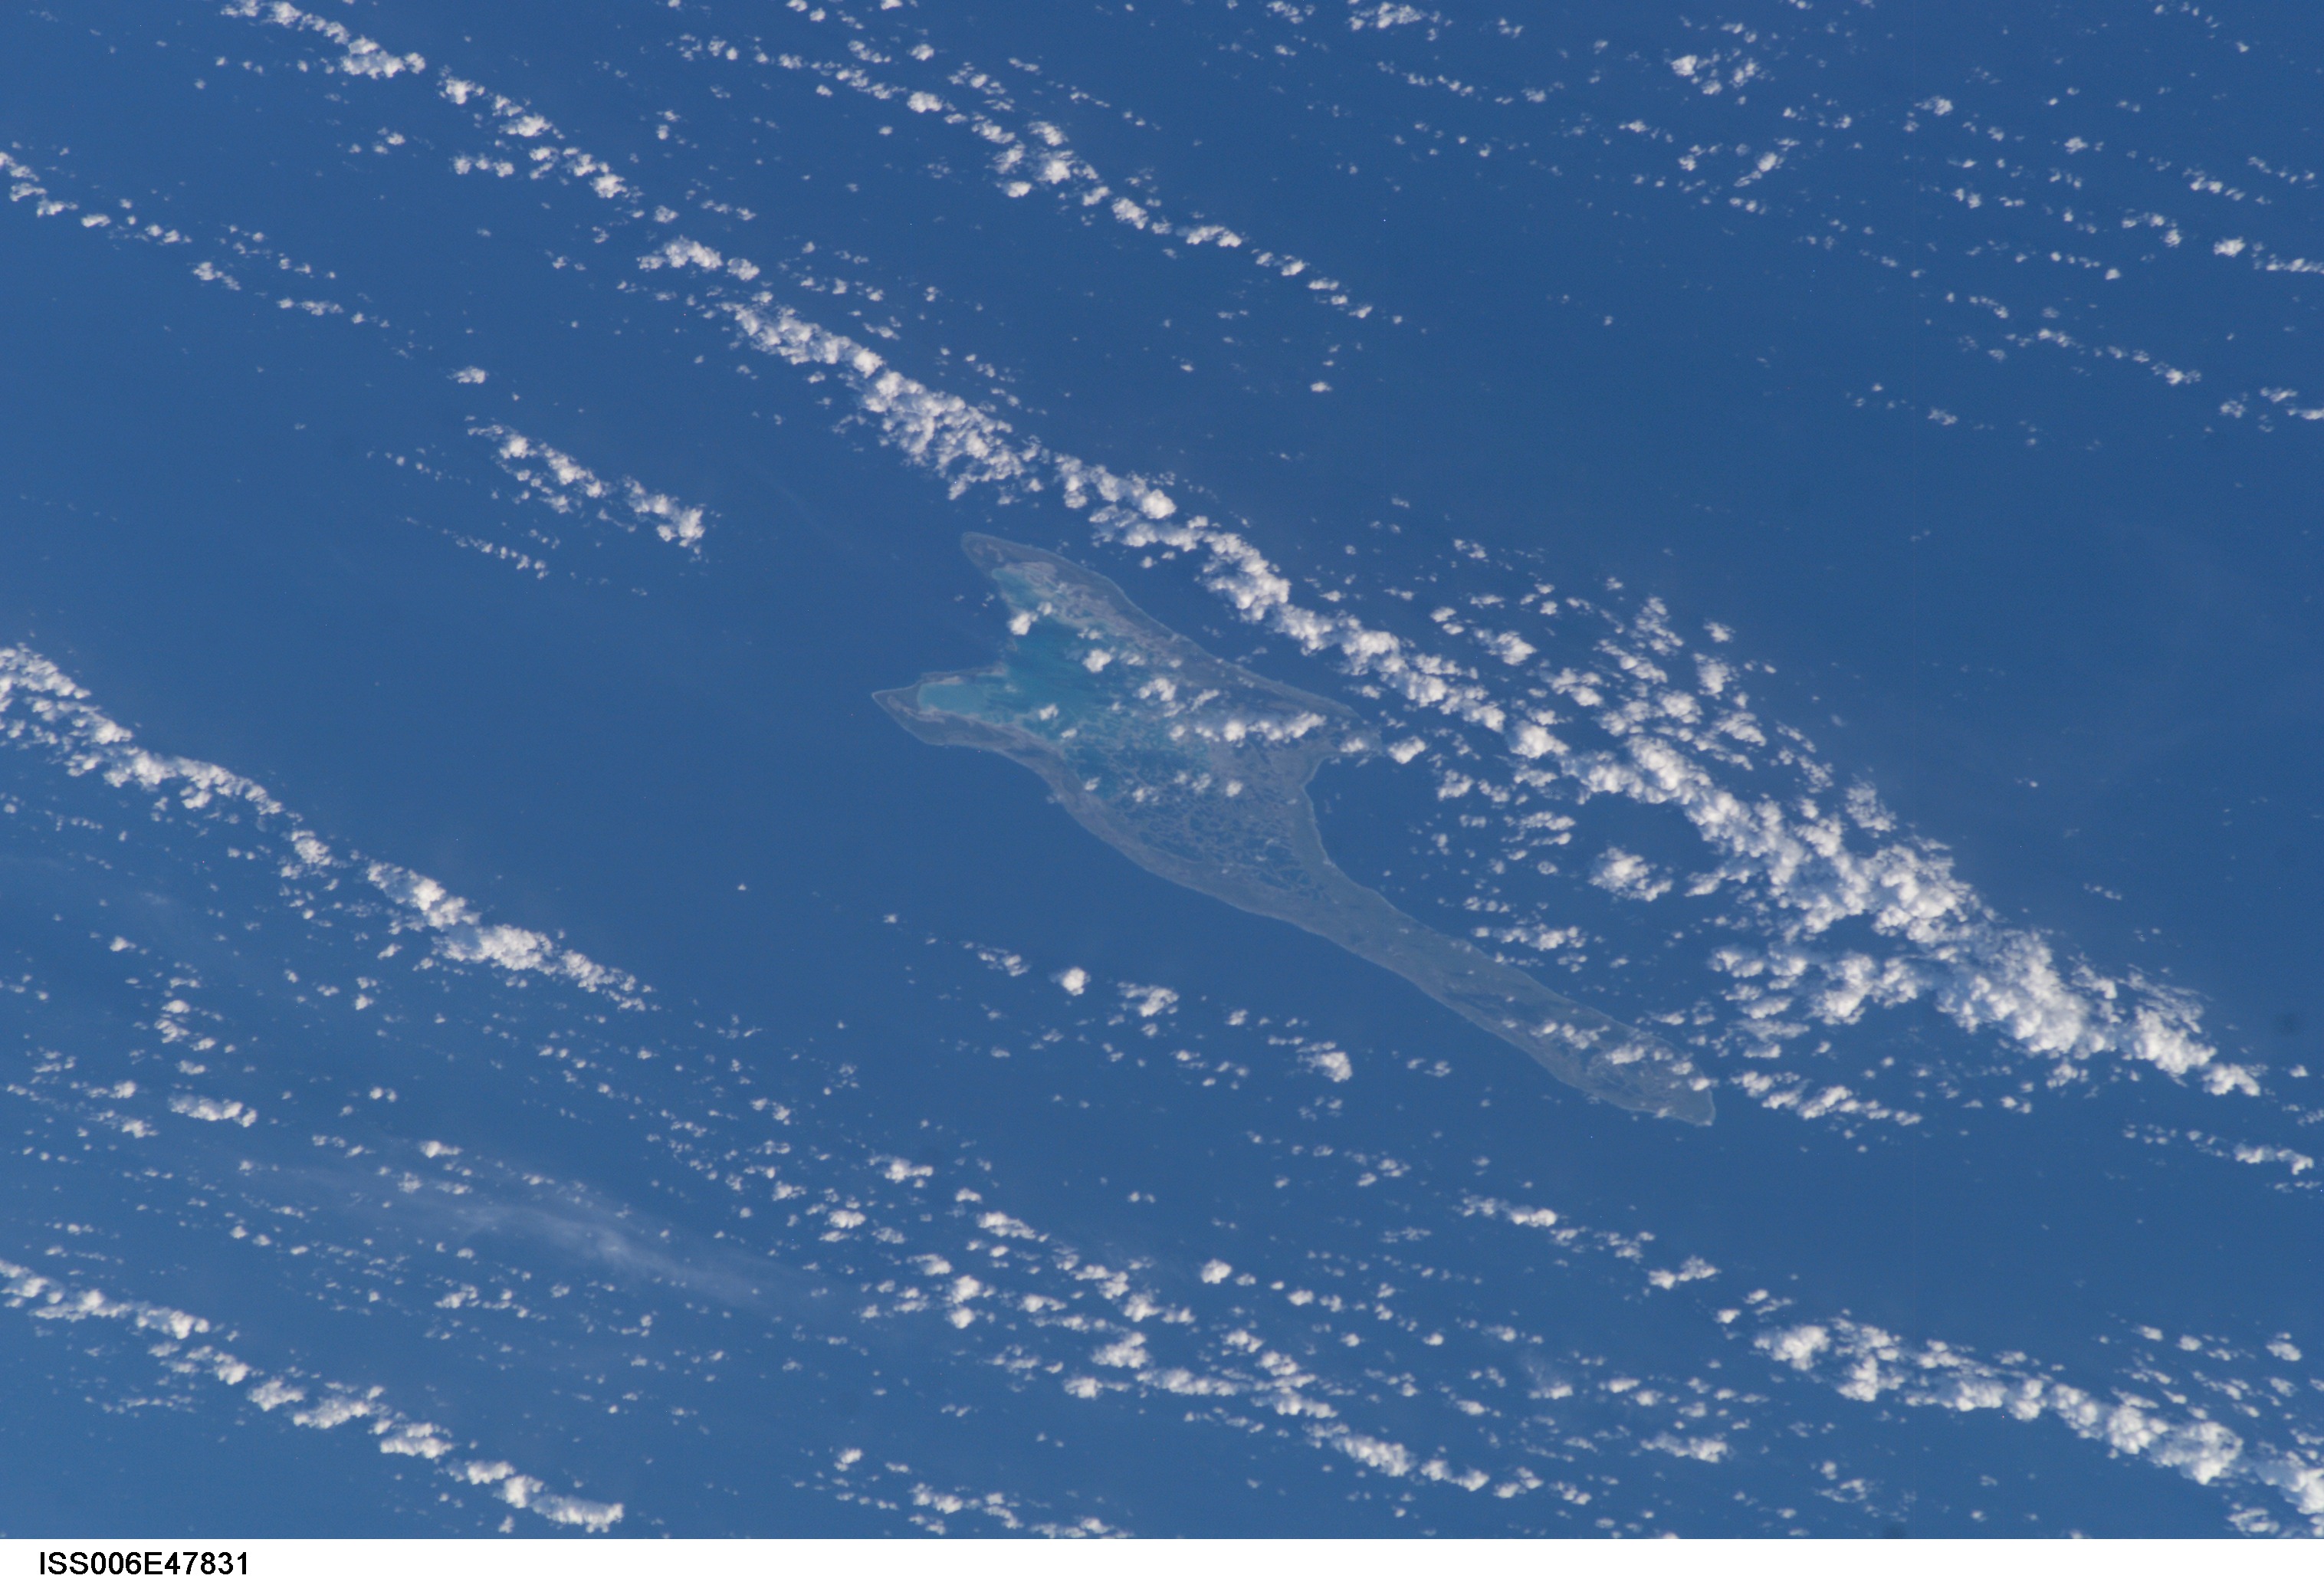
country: KIRIBATI
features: CHRISTMAS ISLAND
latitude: 2.0
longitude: -157.5
